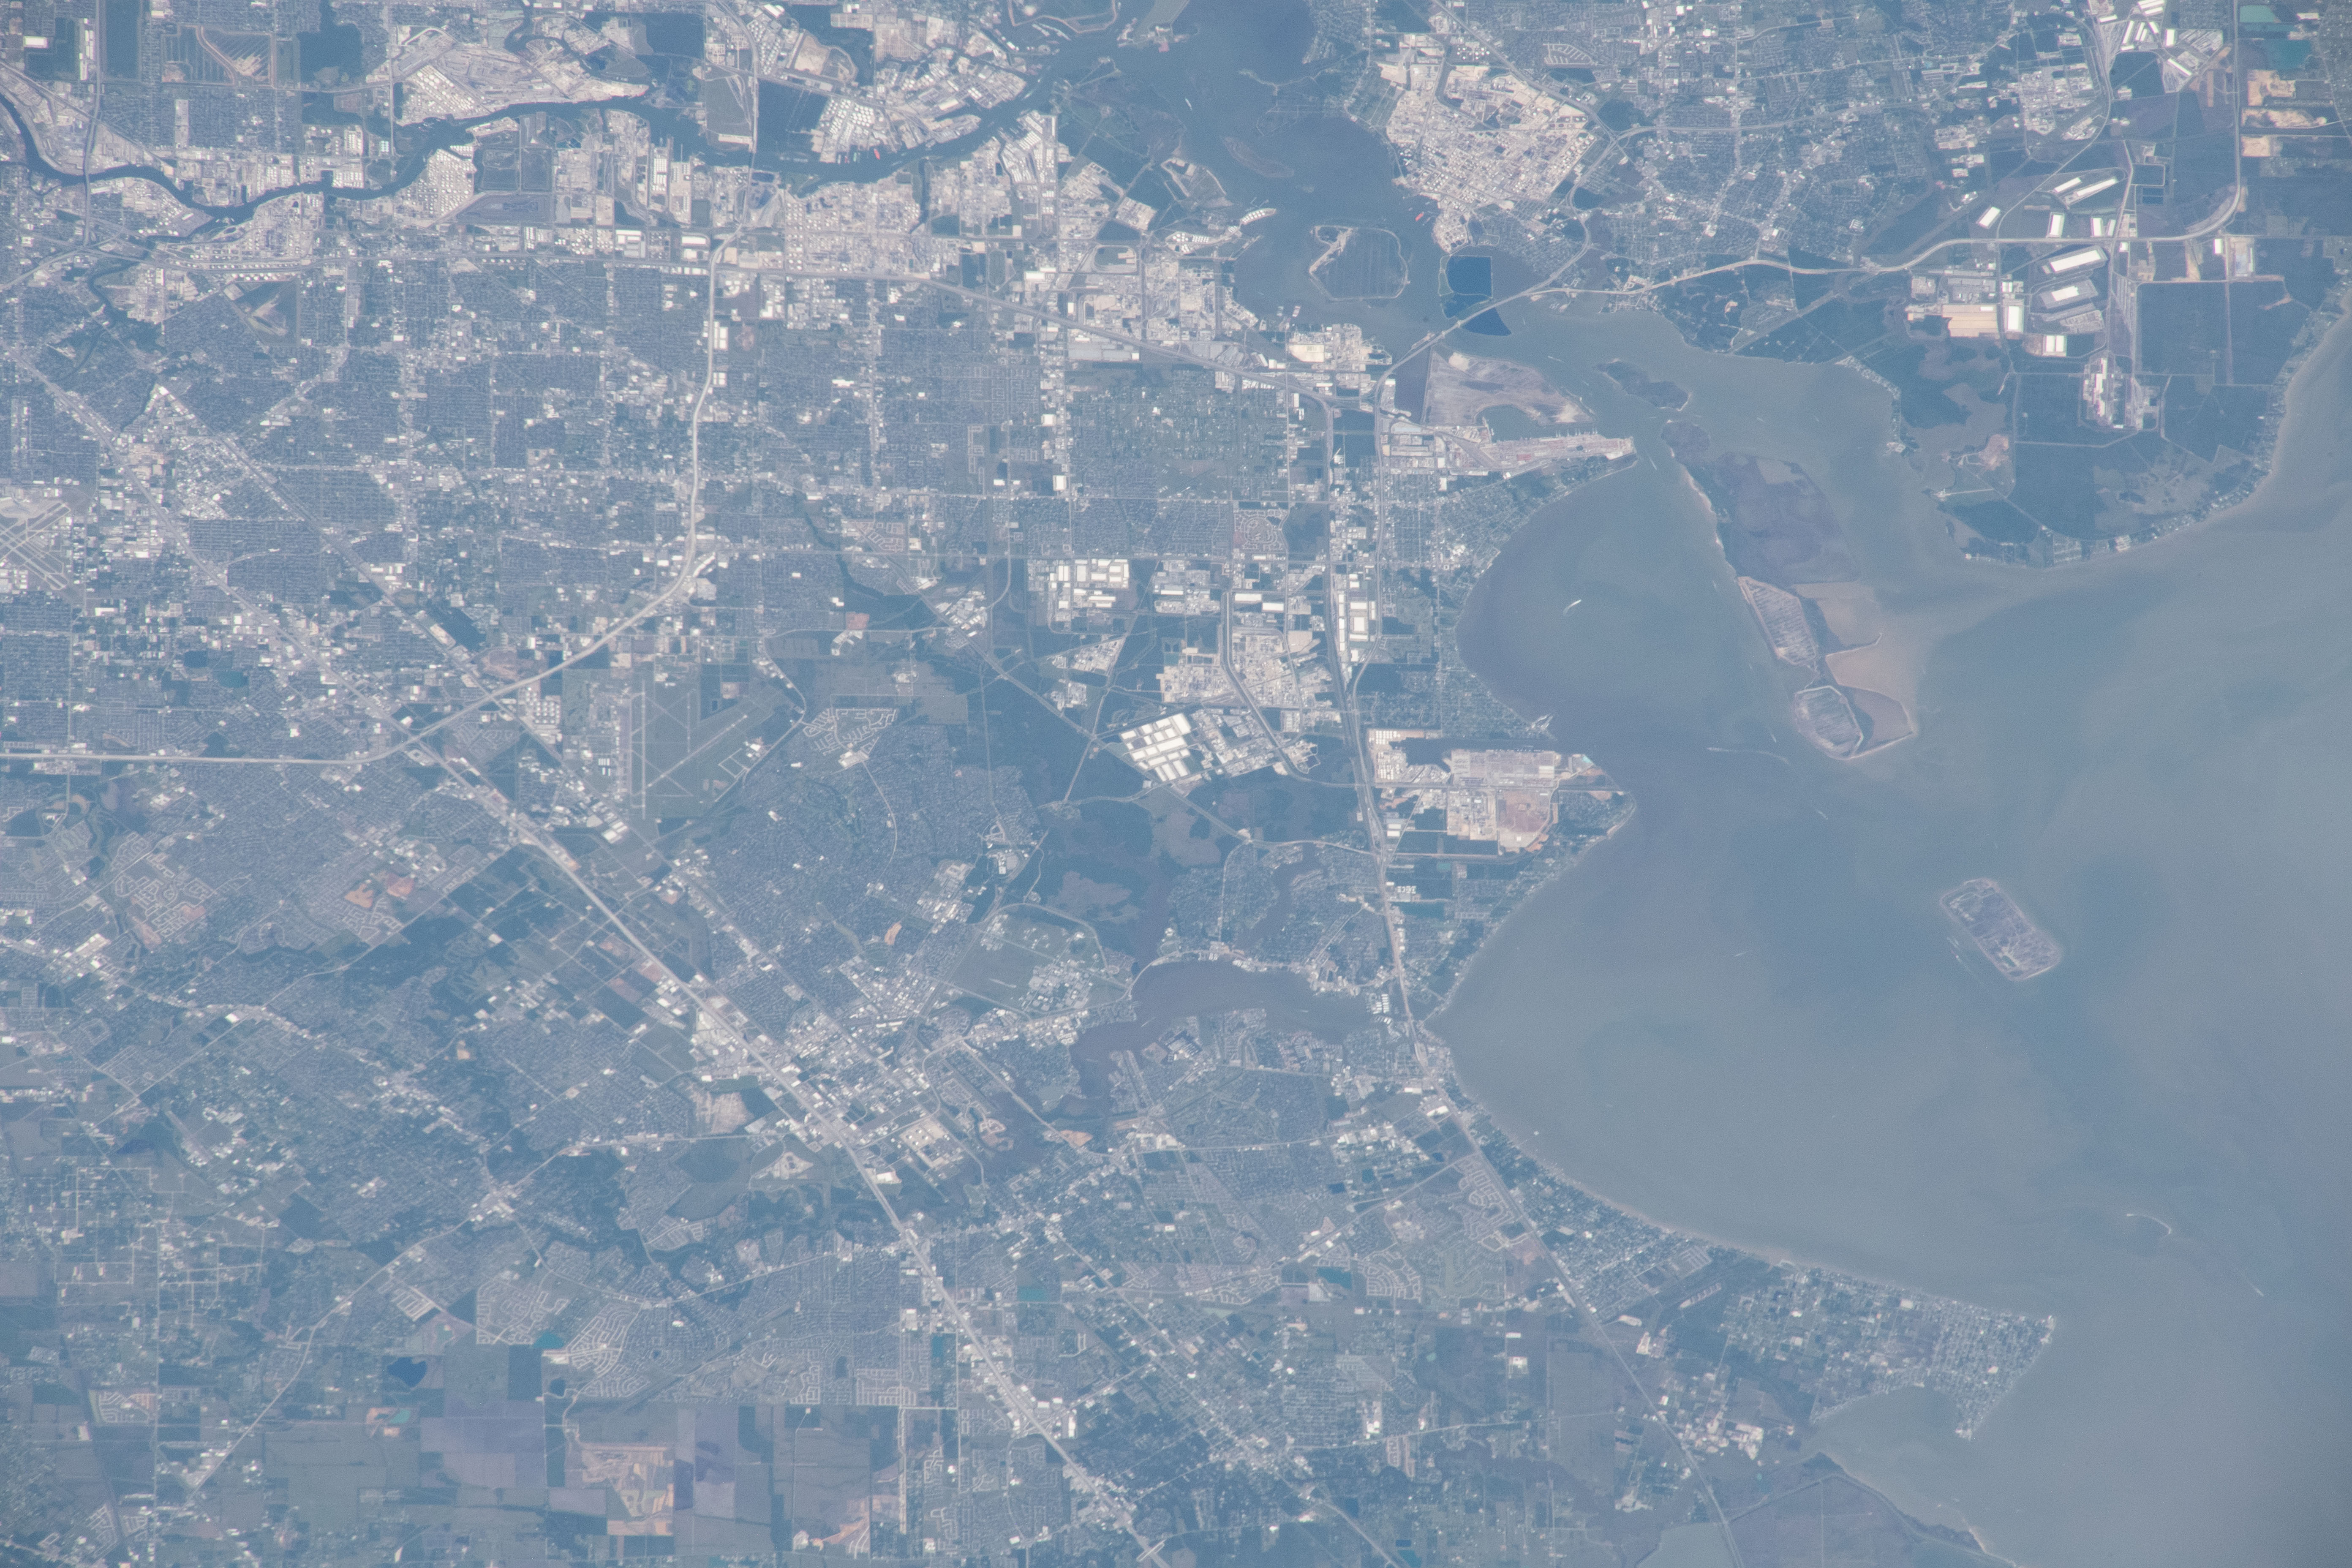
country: USA-TEXAS
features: TRINITY BAY, LEAGUE CITY
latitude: 29.6
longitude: -95.1
